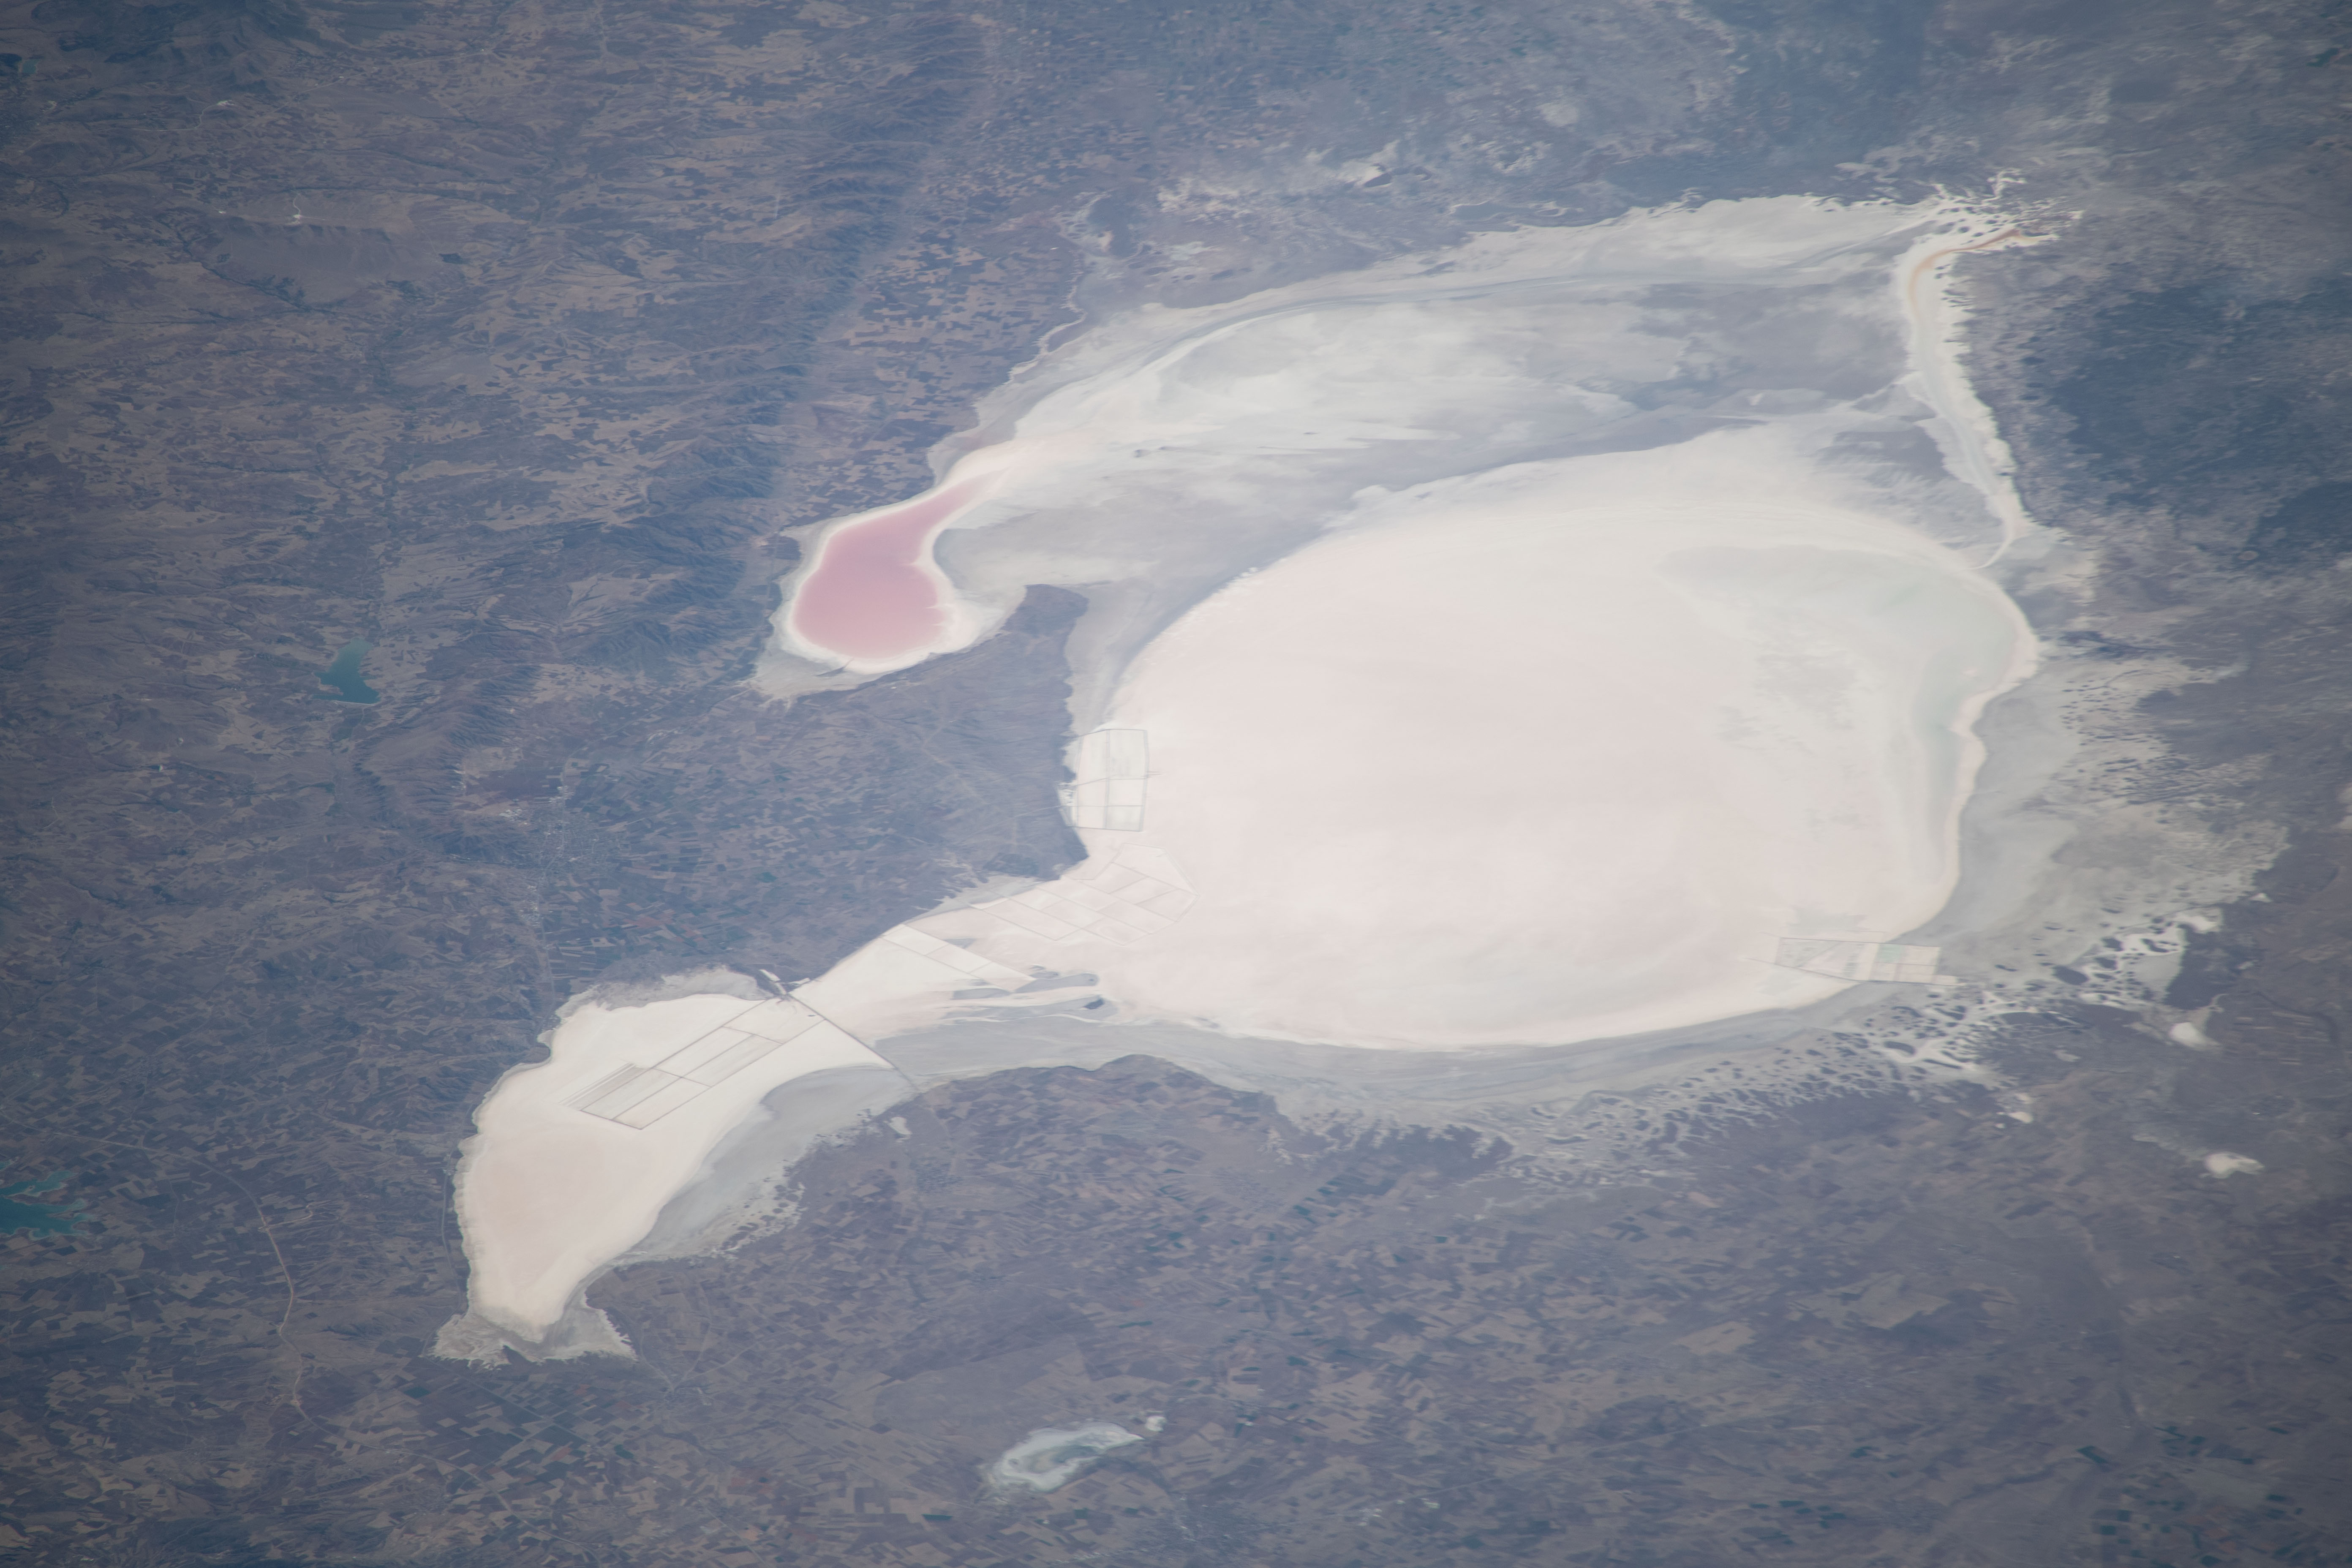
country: TURKEY
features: LAKE TUZ,KIRKKUYU
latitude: 38.8
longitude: 33.4
